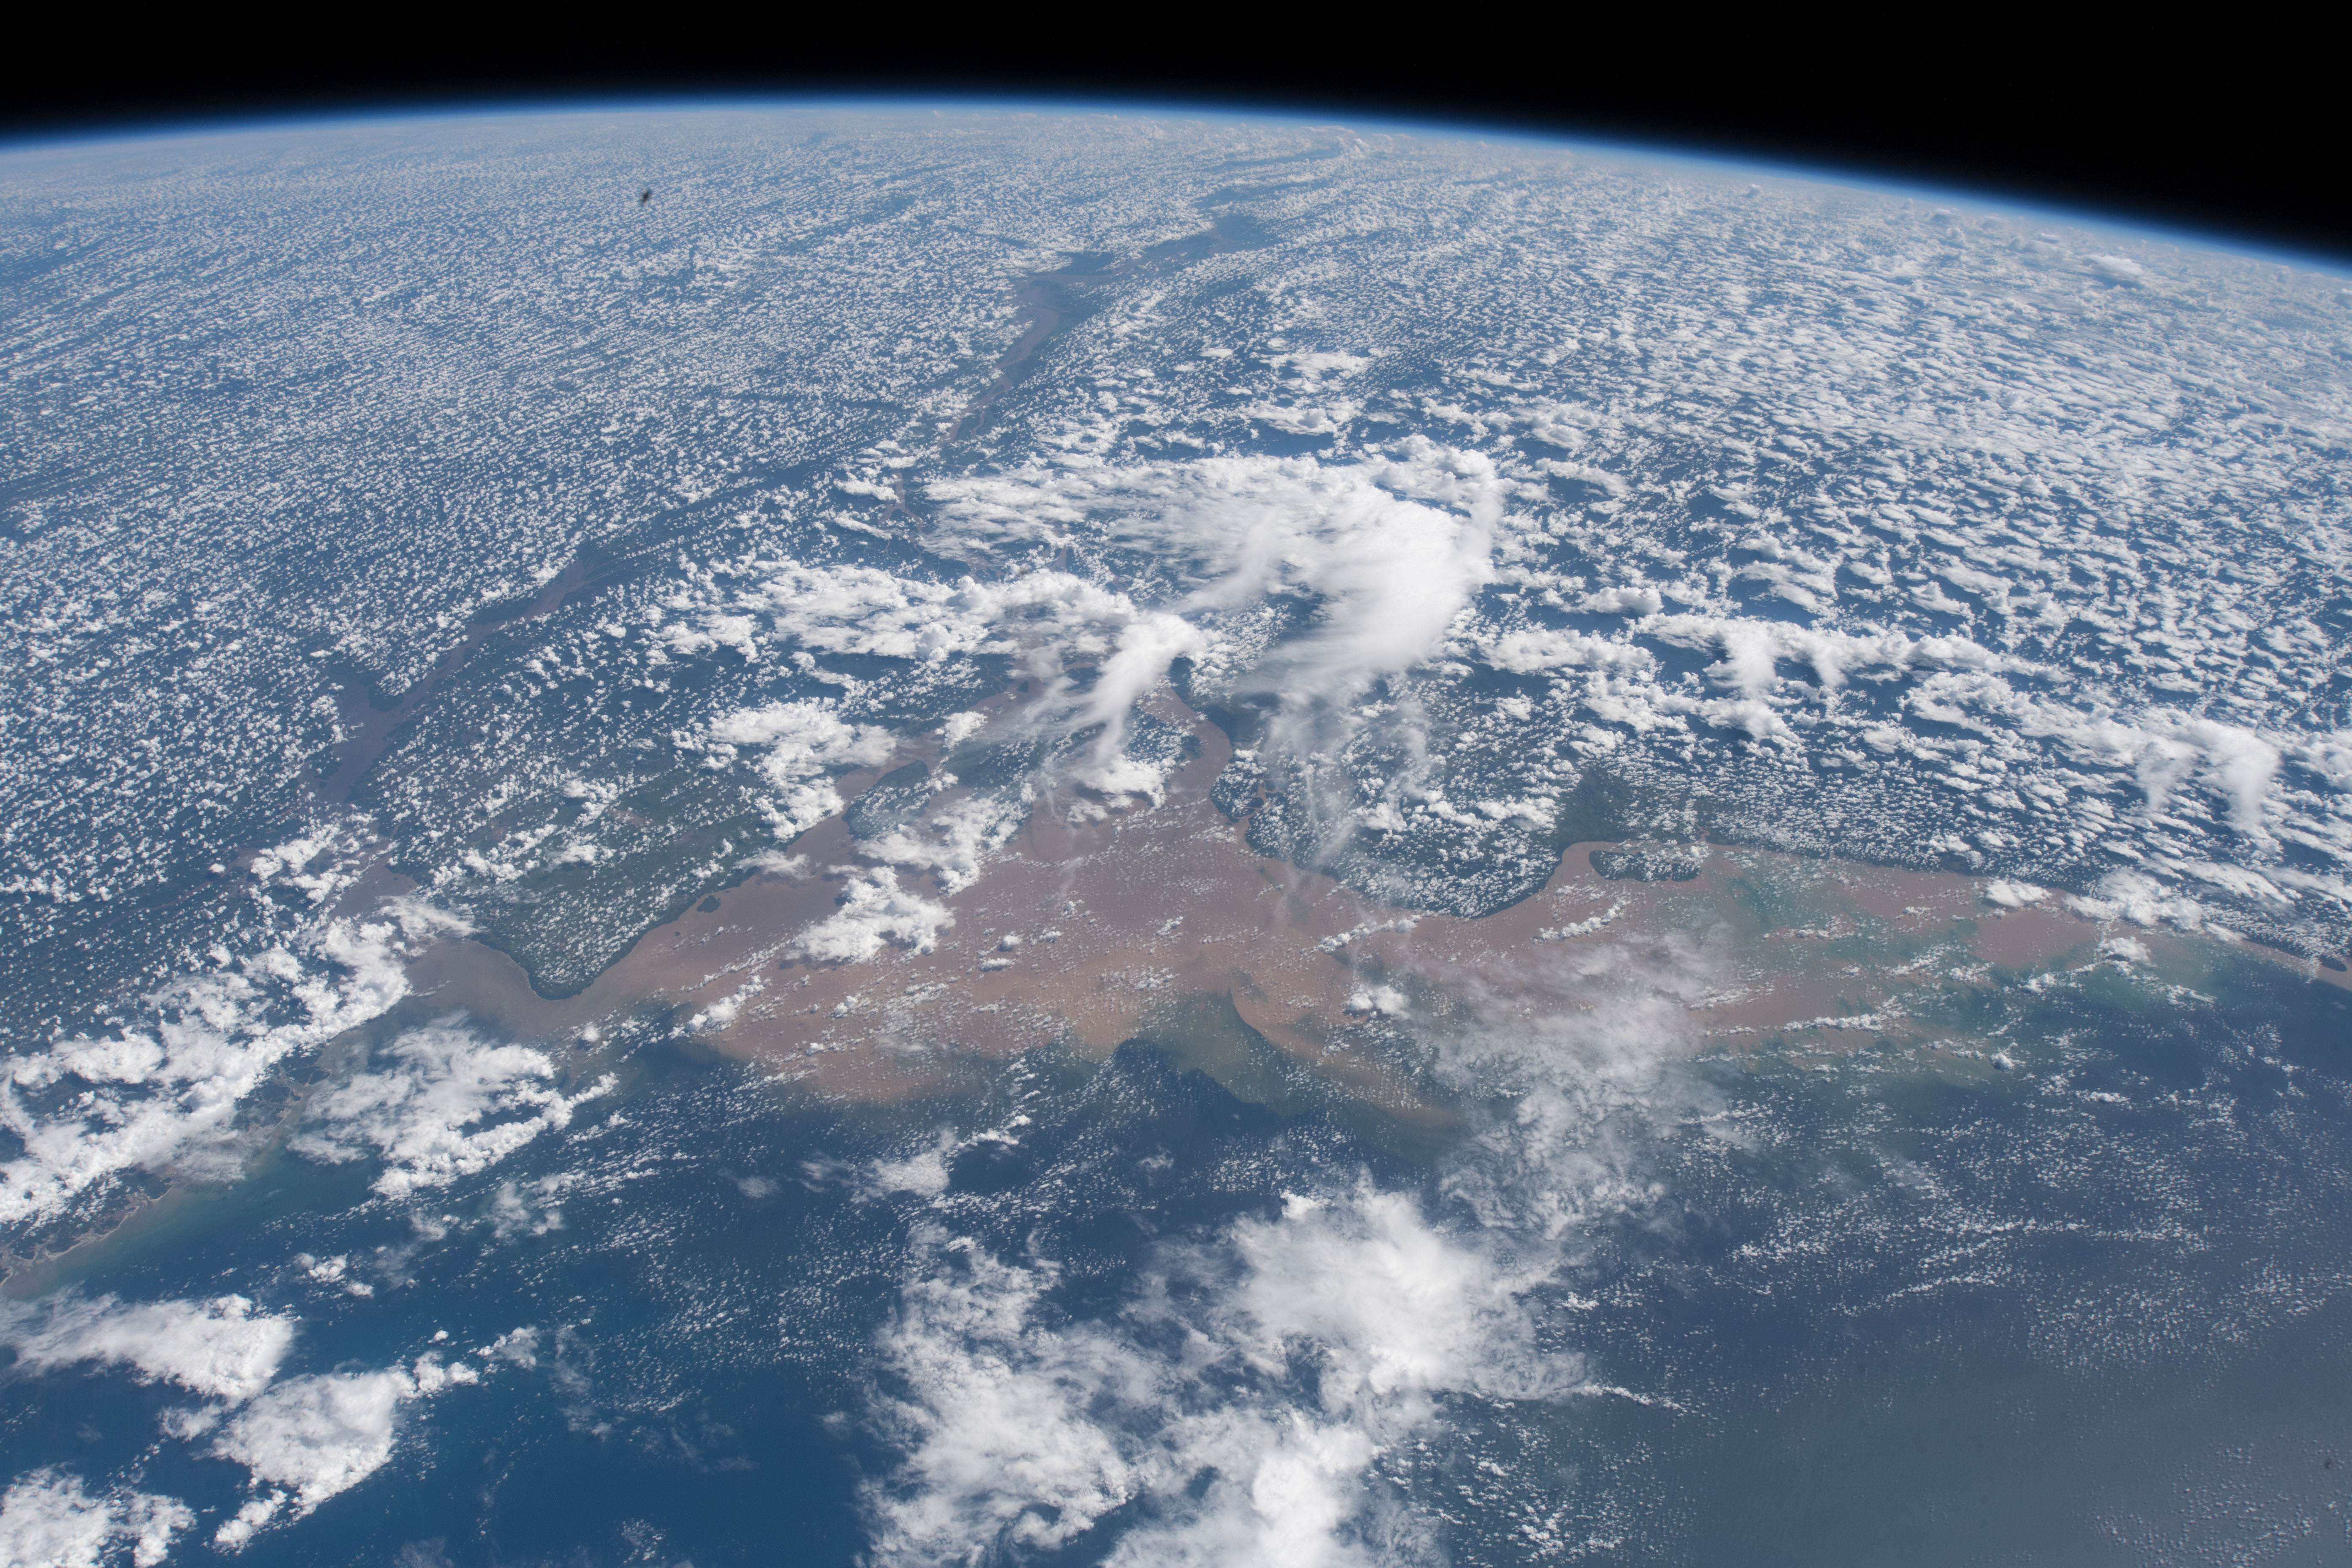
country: BRAZIL
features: PERIGOSO CANAL, AMAZONAS RIVER, RAINFOREST, ATLANTIC OCEAN, EARTH LIMB
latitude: 0.7
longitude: -50.0
